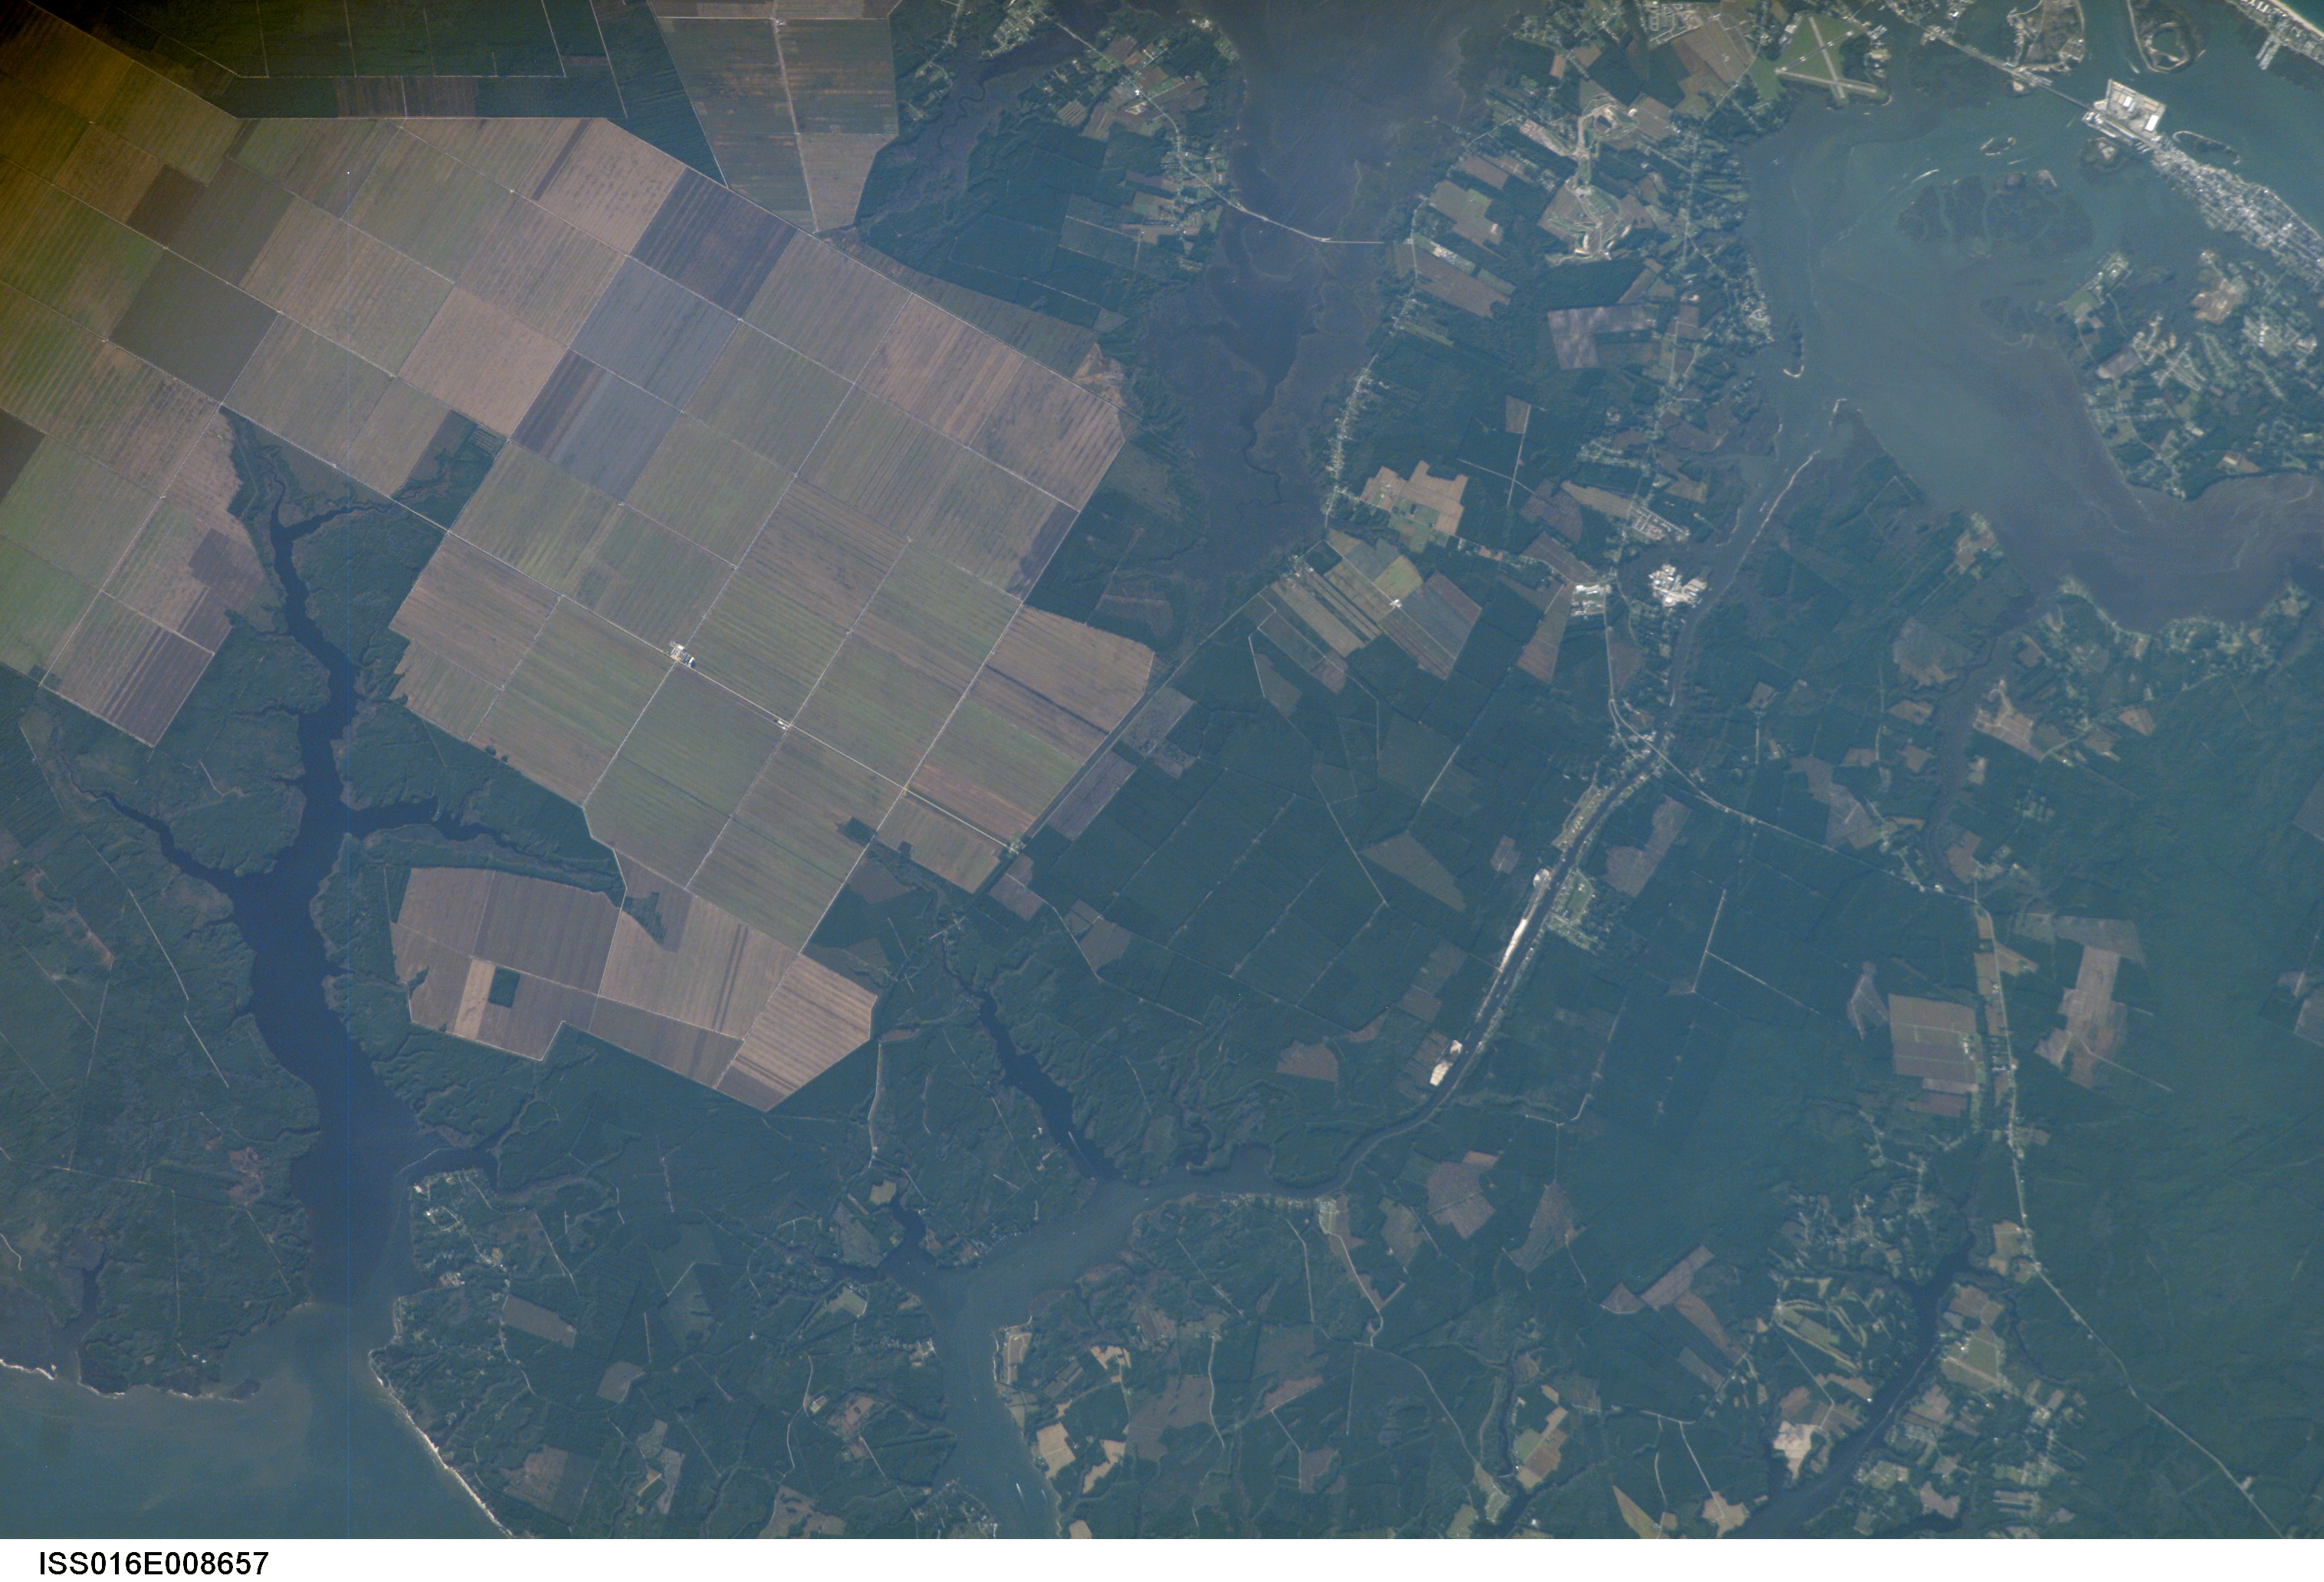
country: USA-NORTH CAROLINA
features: AGR., FOREST, BEAUFORT AREA
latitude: 34.9
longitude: -76.6
